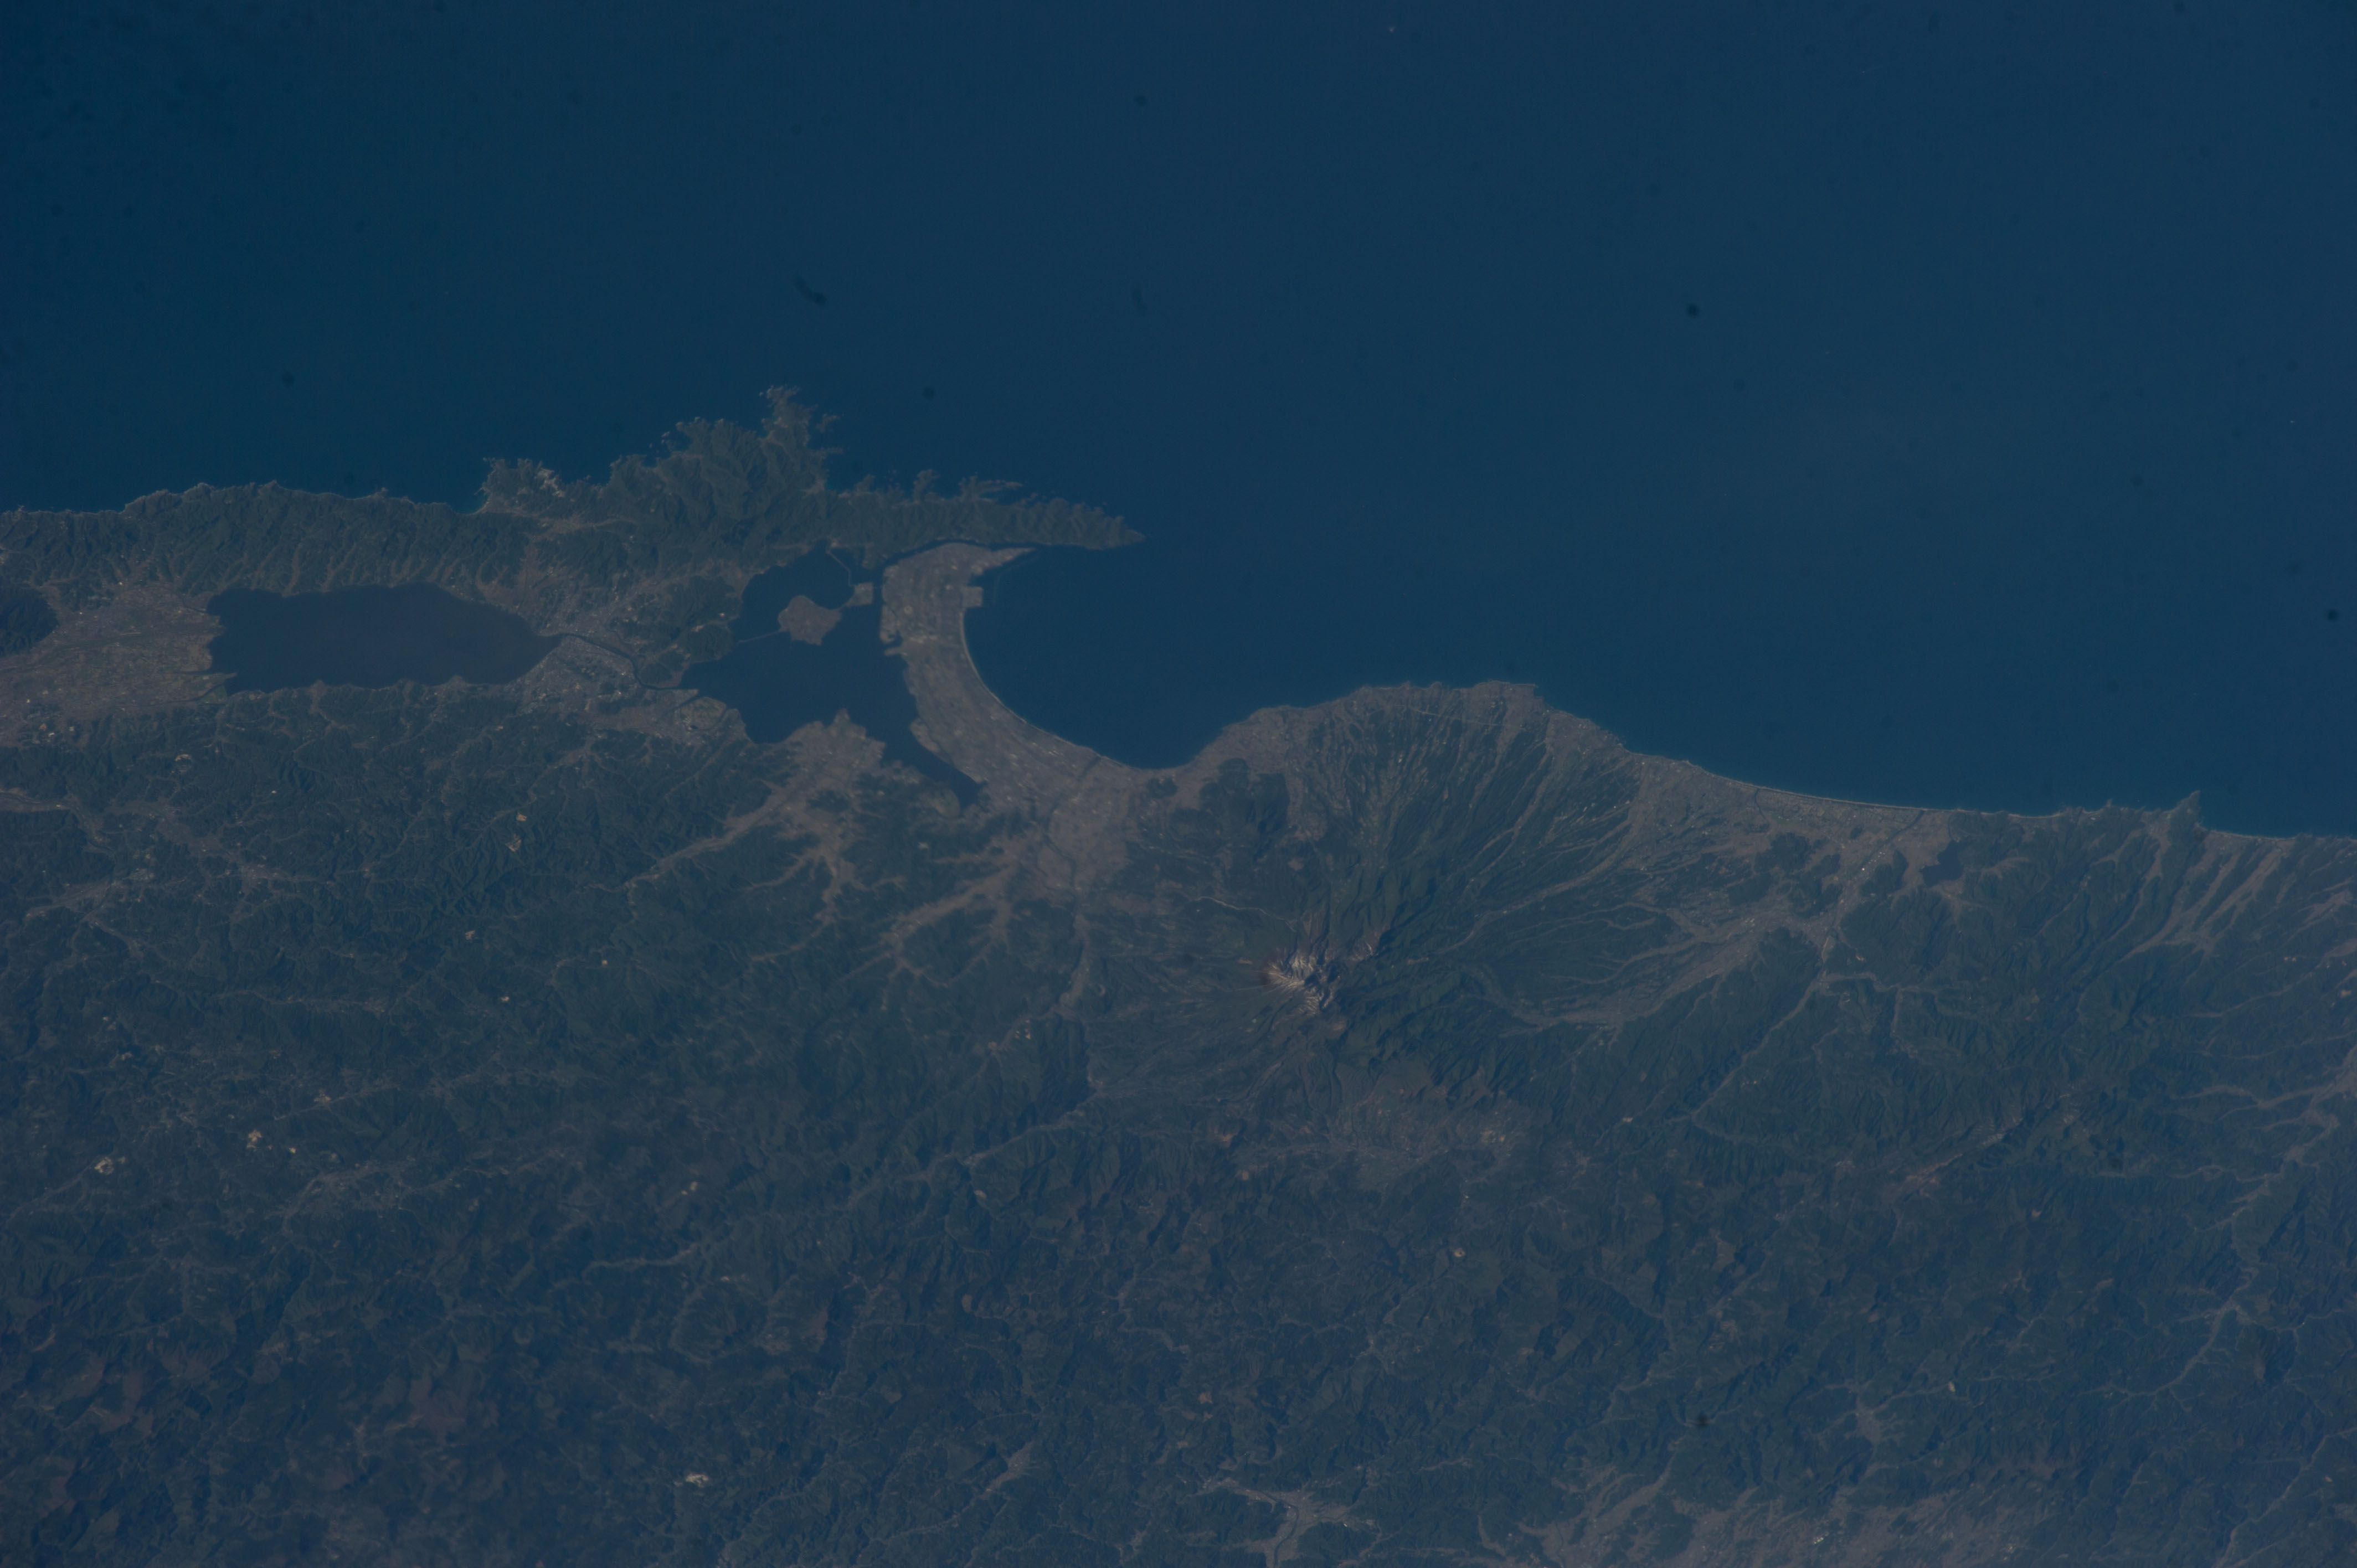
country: JAPAN
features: COAST, SHIMANE PREFECTURE, LAKE SHINJI, MIHO BAY, NAKAUMI, SEA OF JAPAN, MOUNT DAISEN, TOTTORI PREFECTURE
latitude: 35.5
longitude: 133.4
